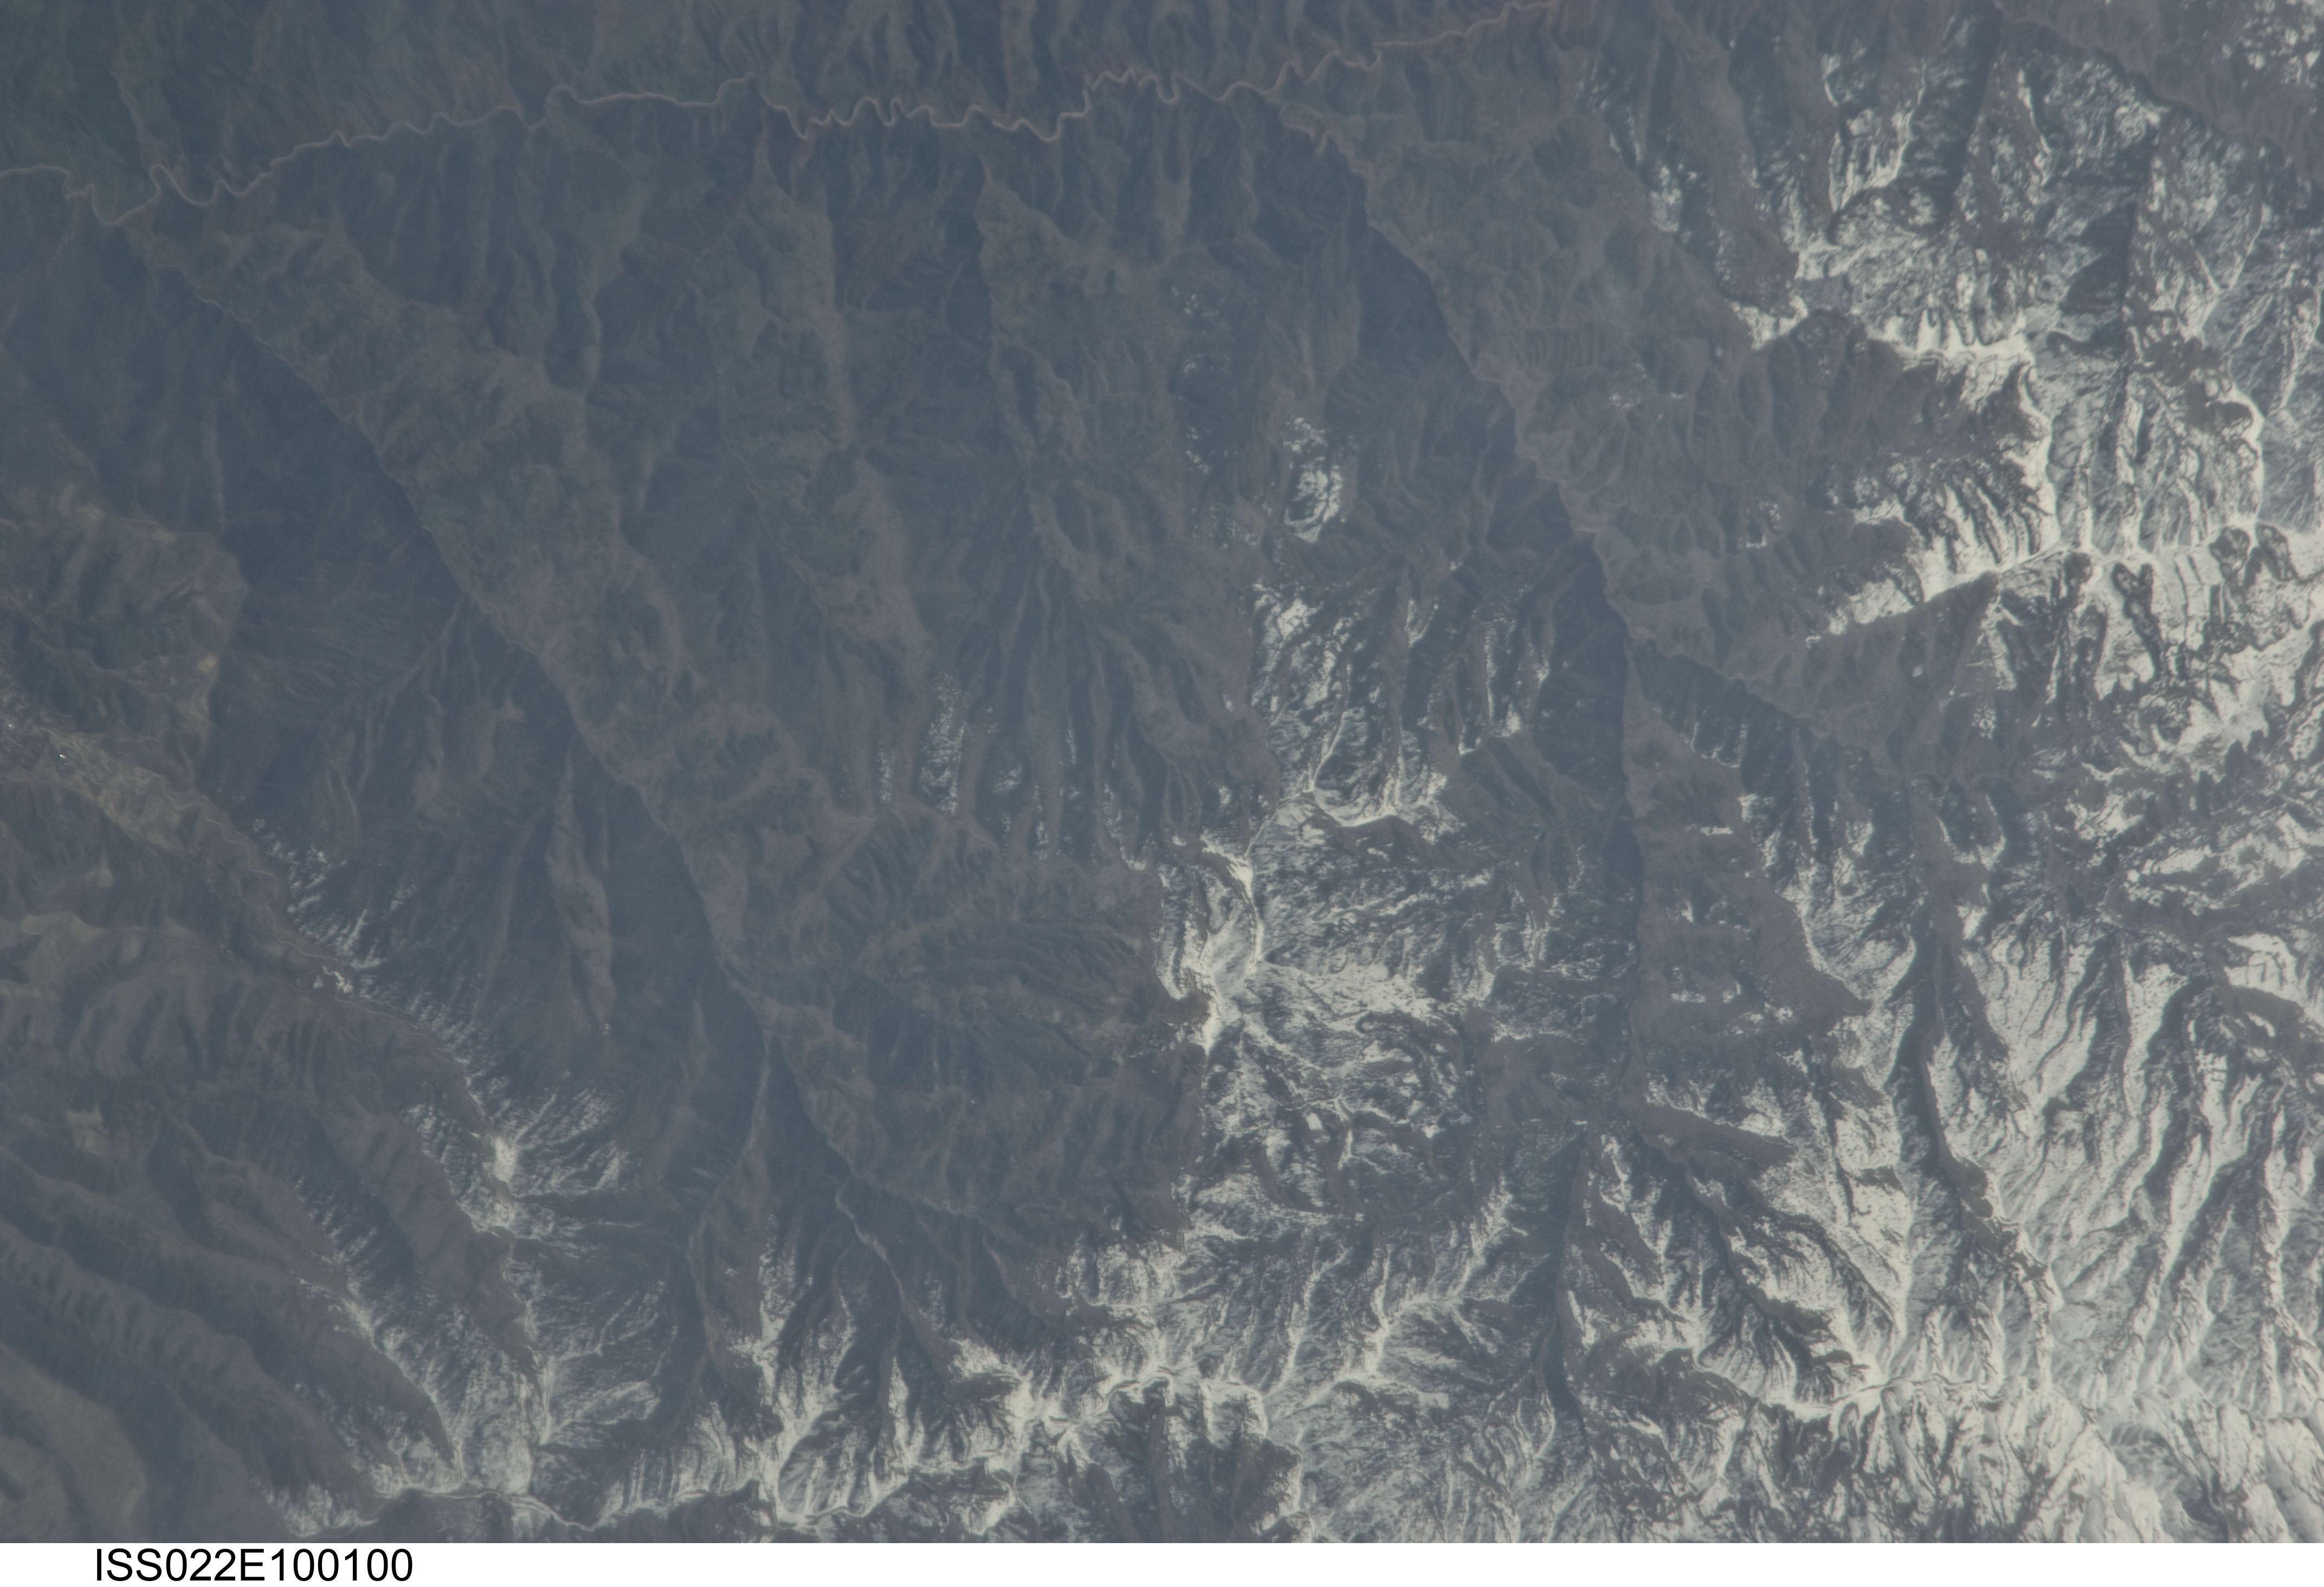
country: TAJIKISTAN
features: KHOVALING AREA, PETRA PERVOGO MTS., SNOW
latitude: 38.5
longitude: 69.9
